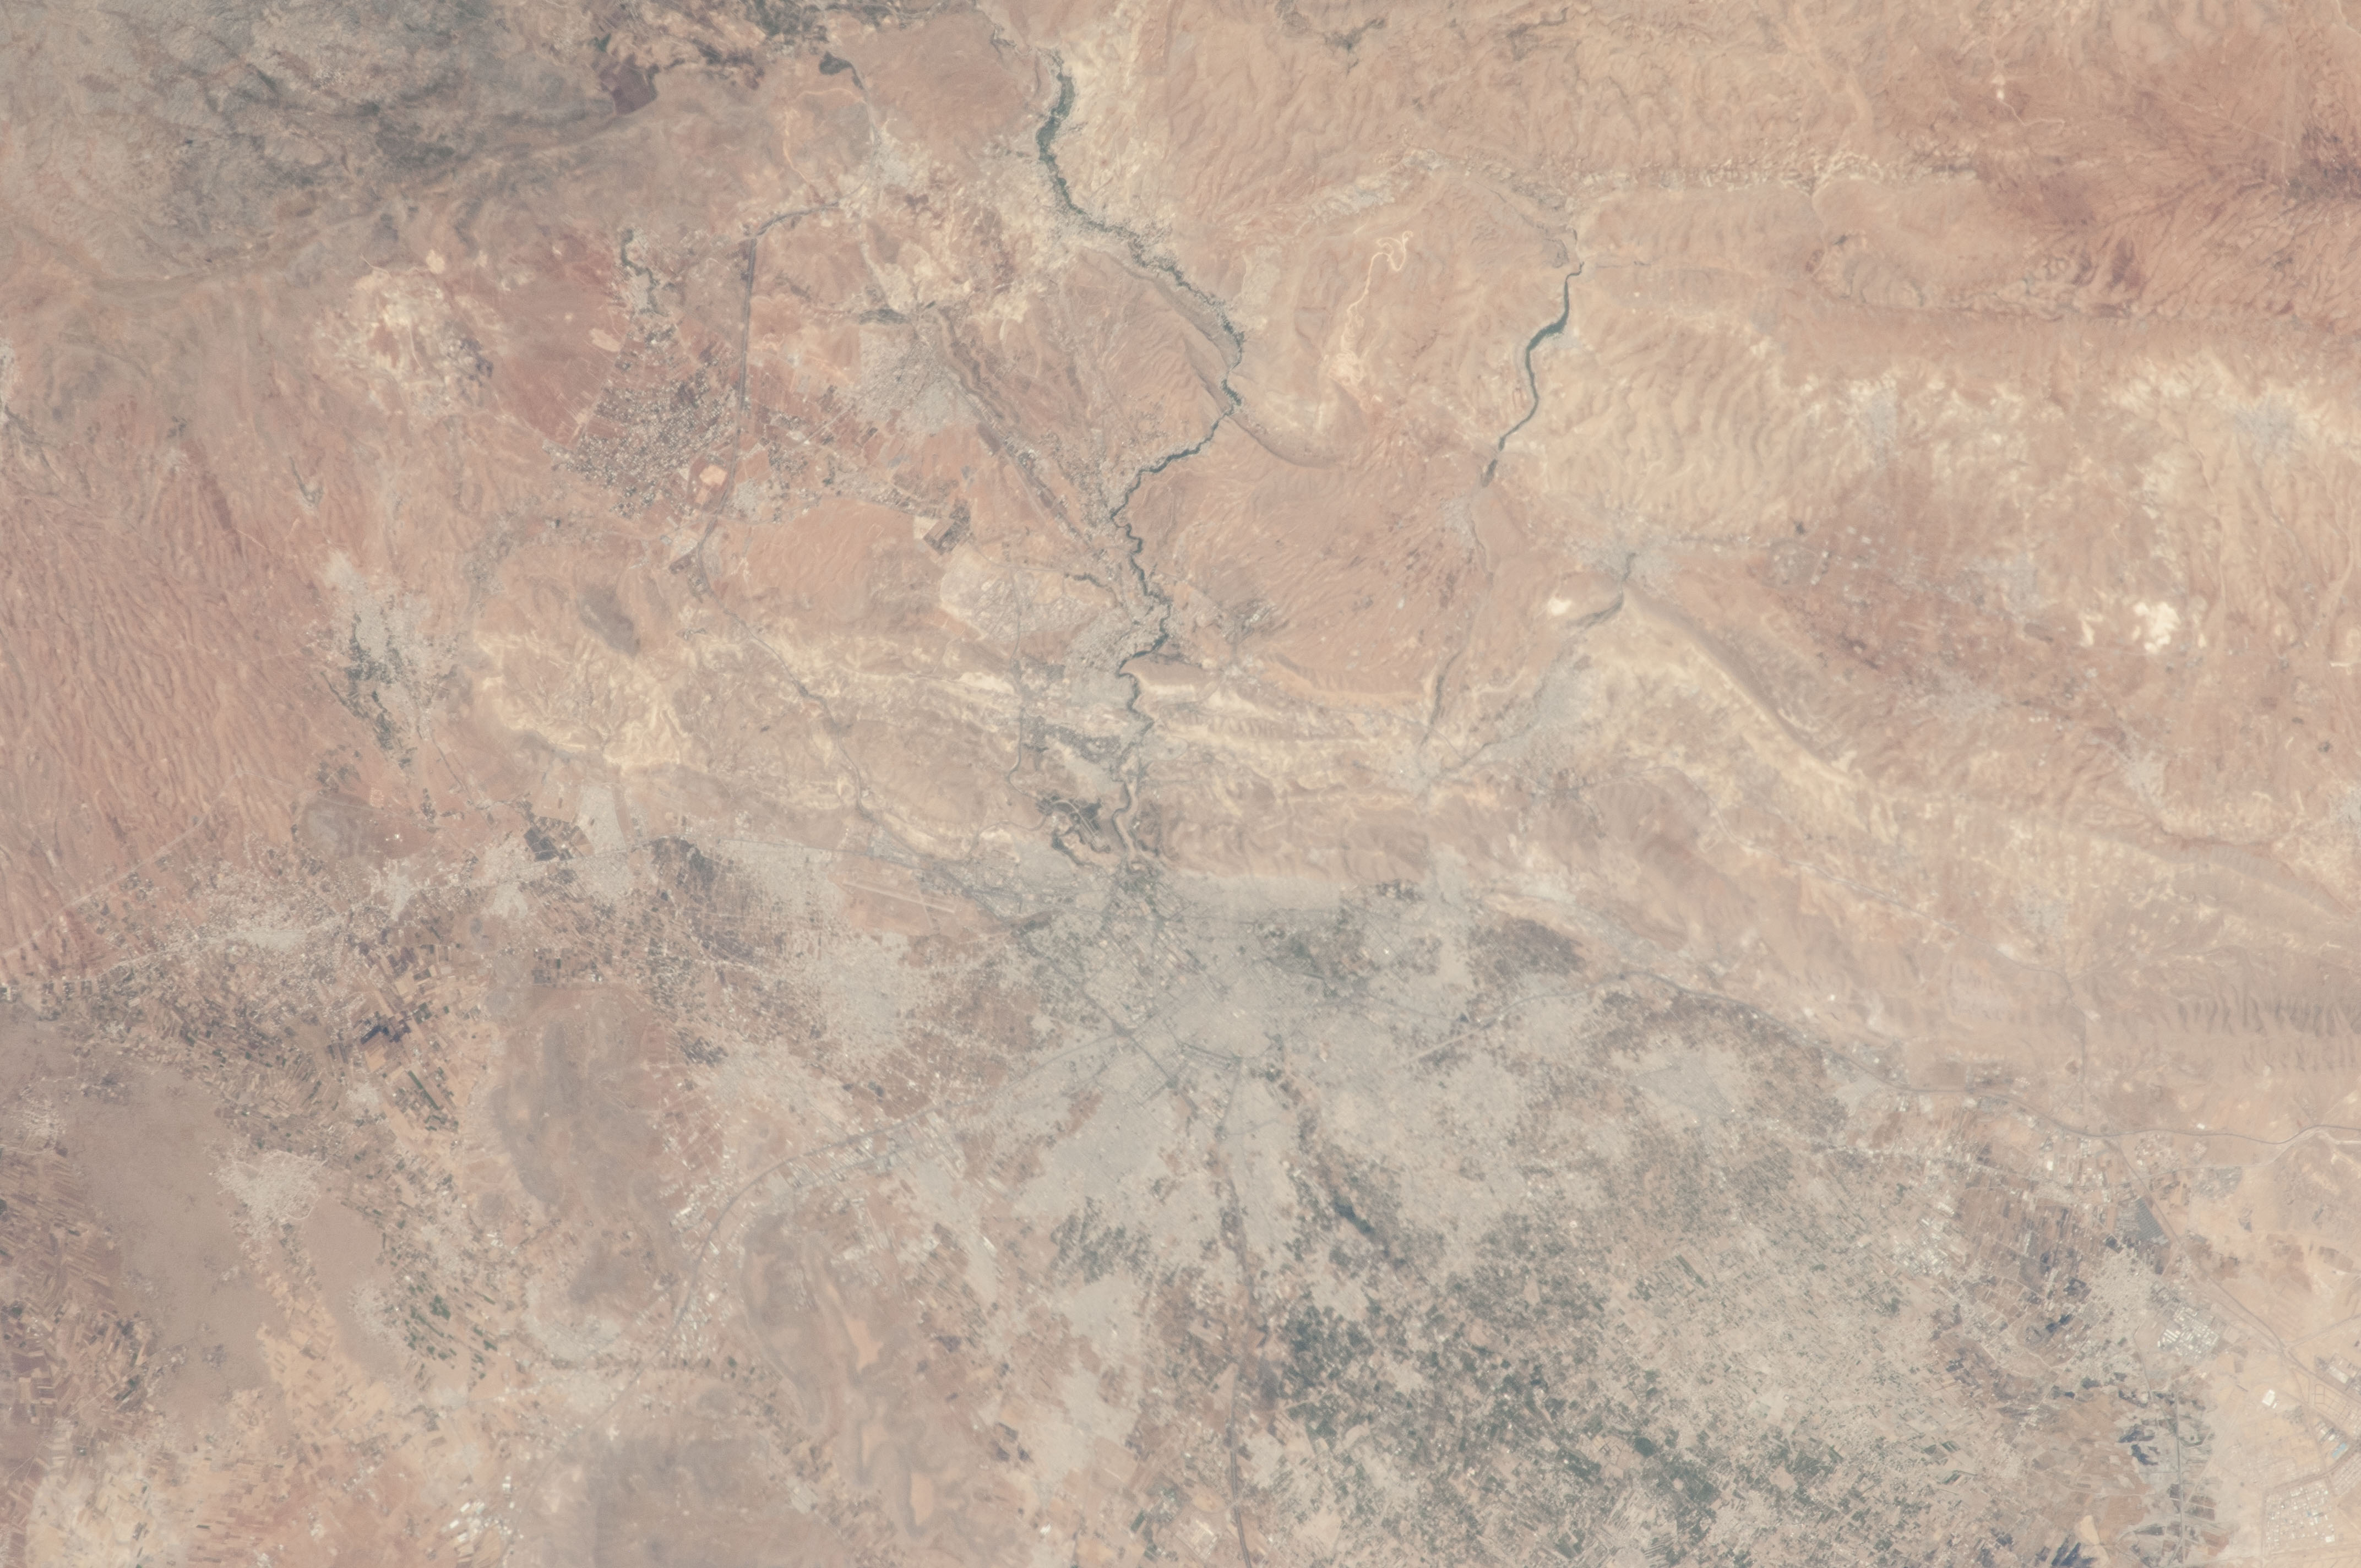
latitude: 33.5
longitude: 36.1
